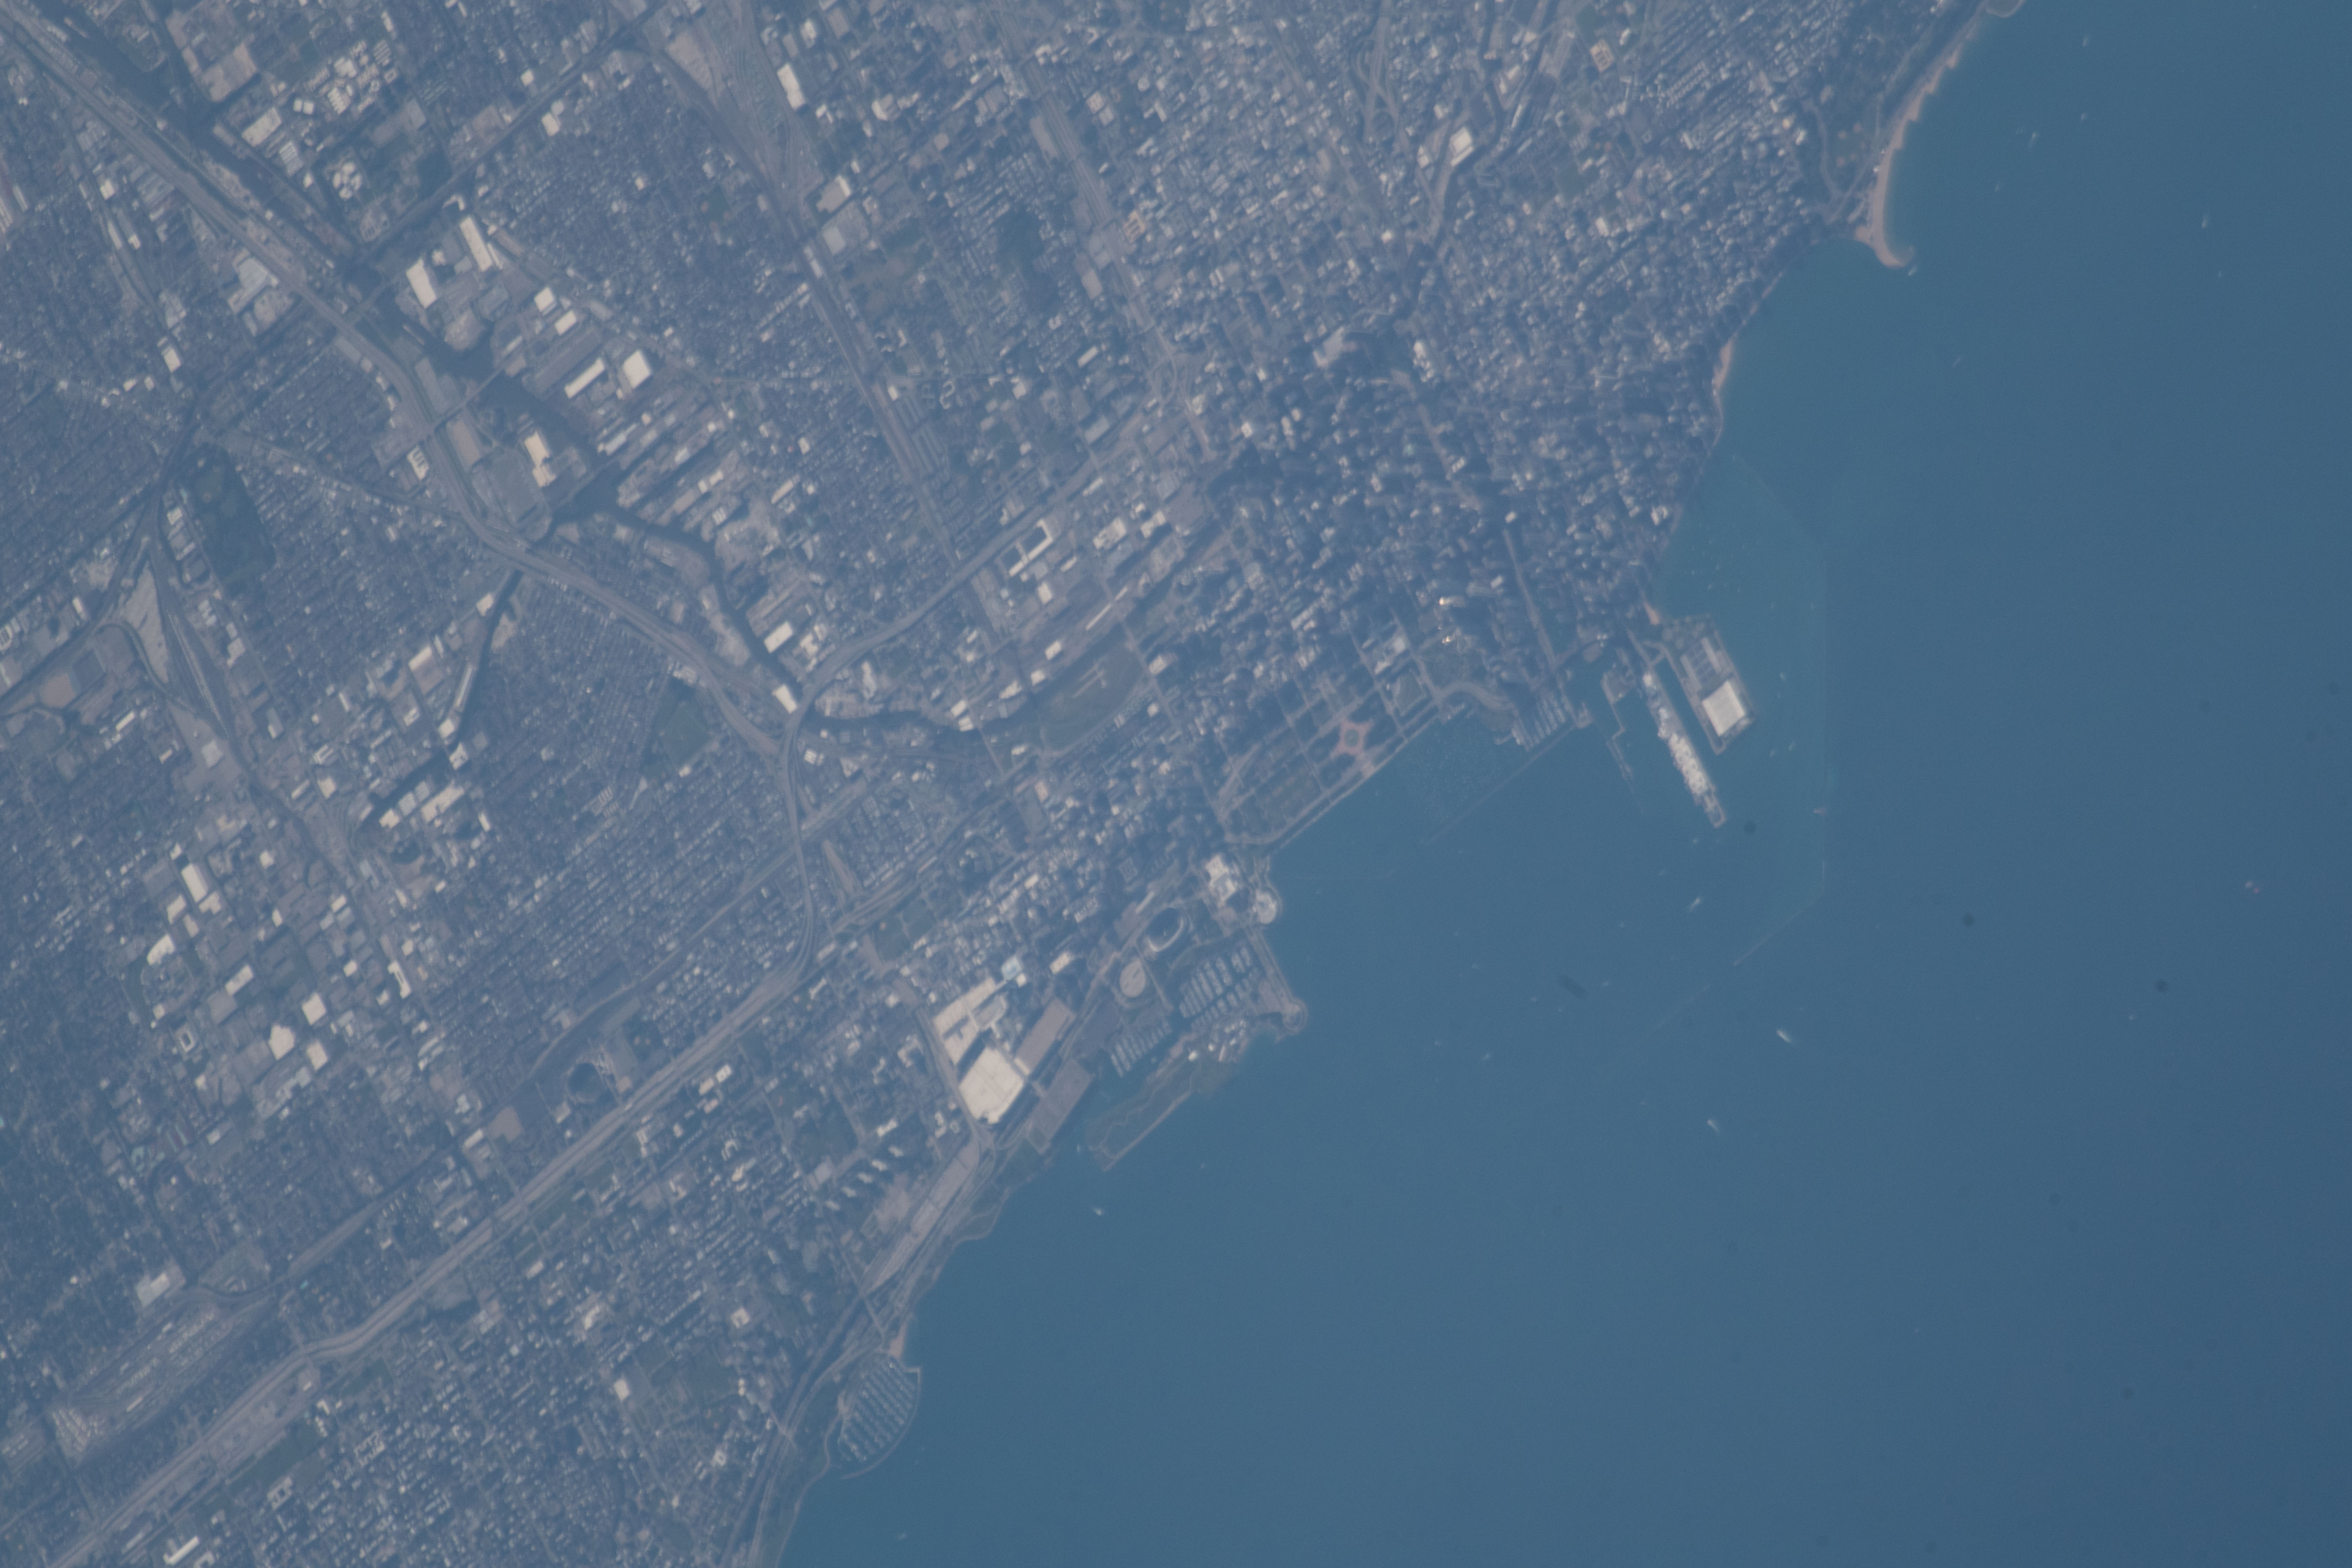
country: USA-ILLINOIS
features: CHICAGO, DOWNTOWN, LAKE MICHIGAN
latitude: 41.9
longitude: -87.6
